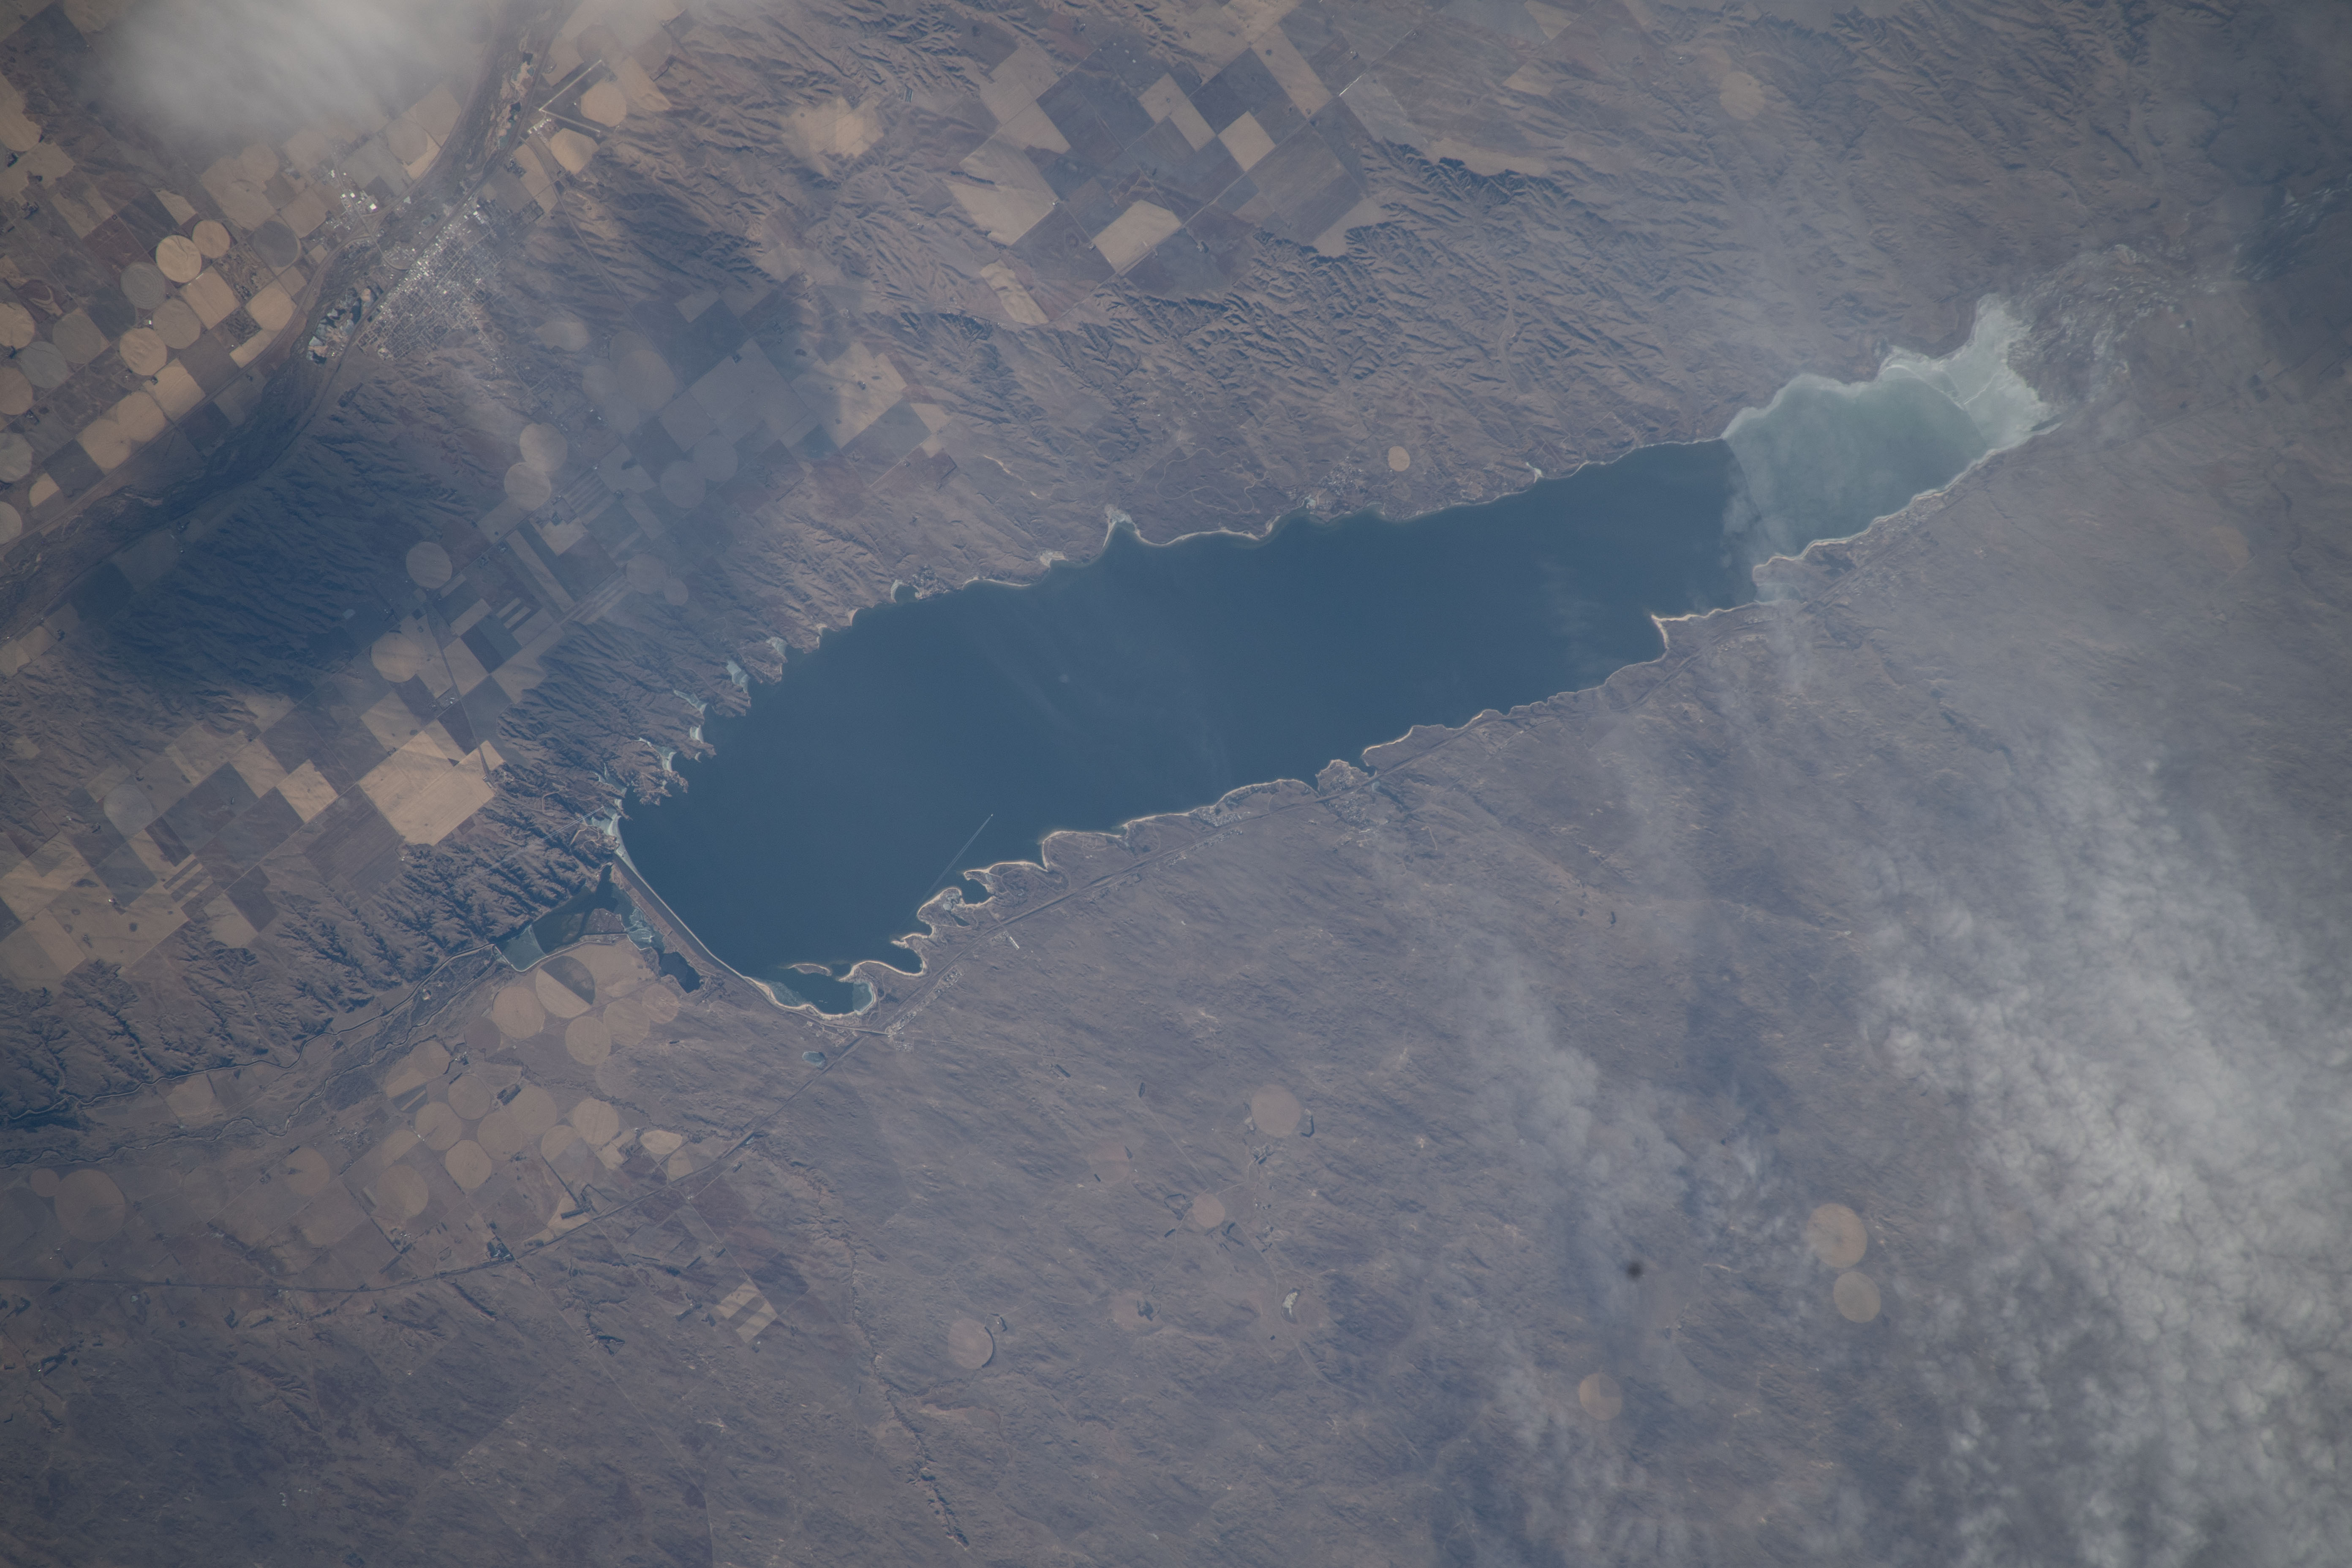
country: USA-NEBRASKA
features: MCCONAUGHY LAKE
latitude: 41.3
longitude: -101.8
